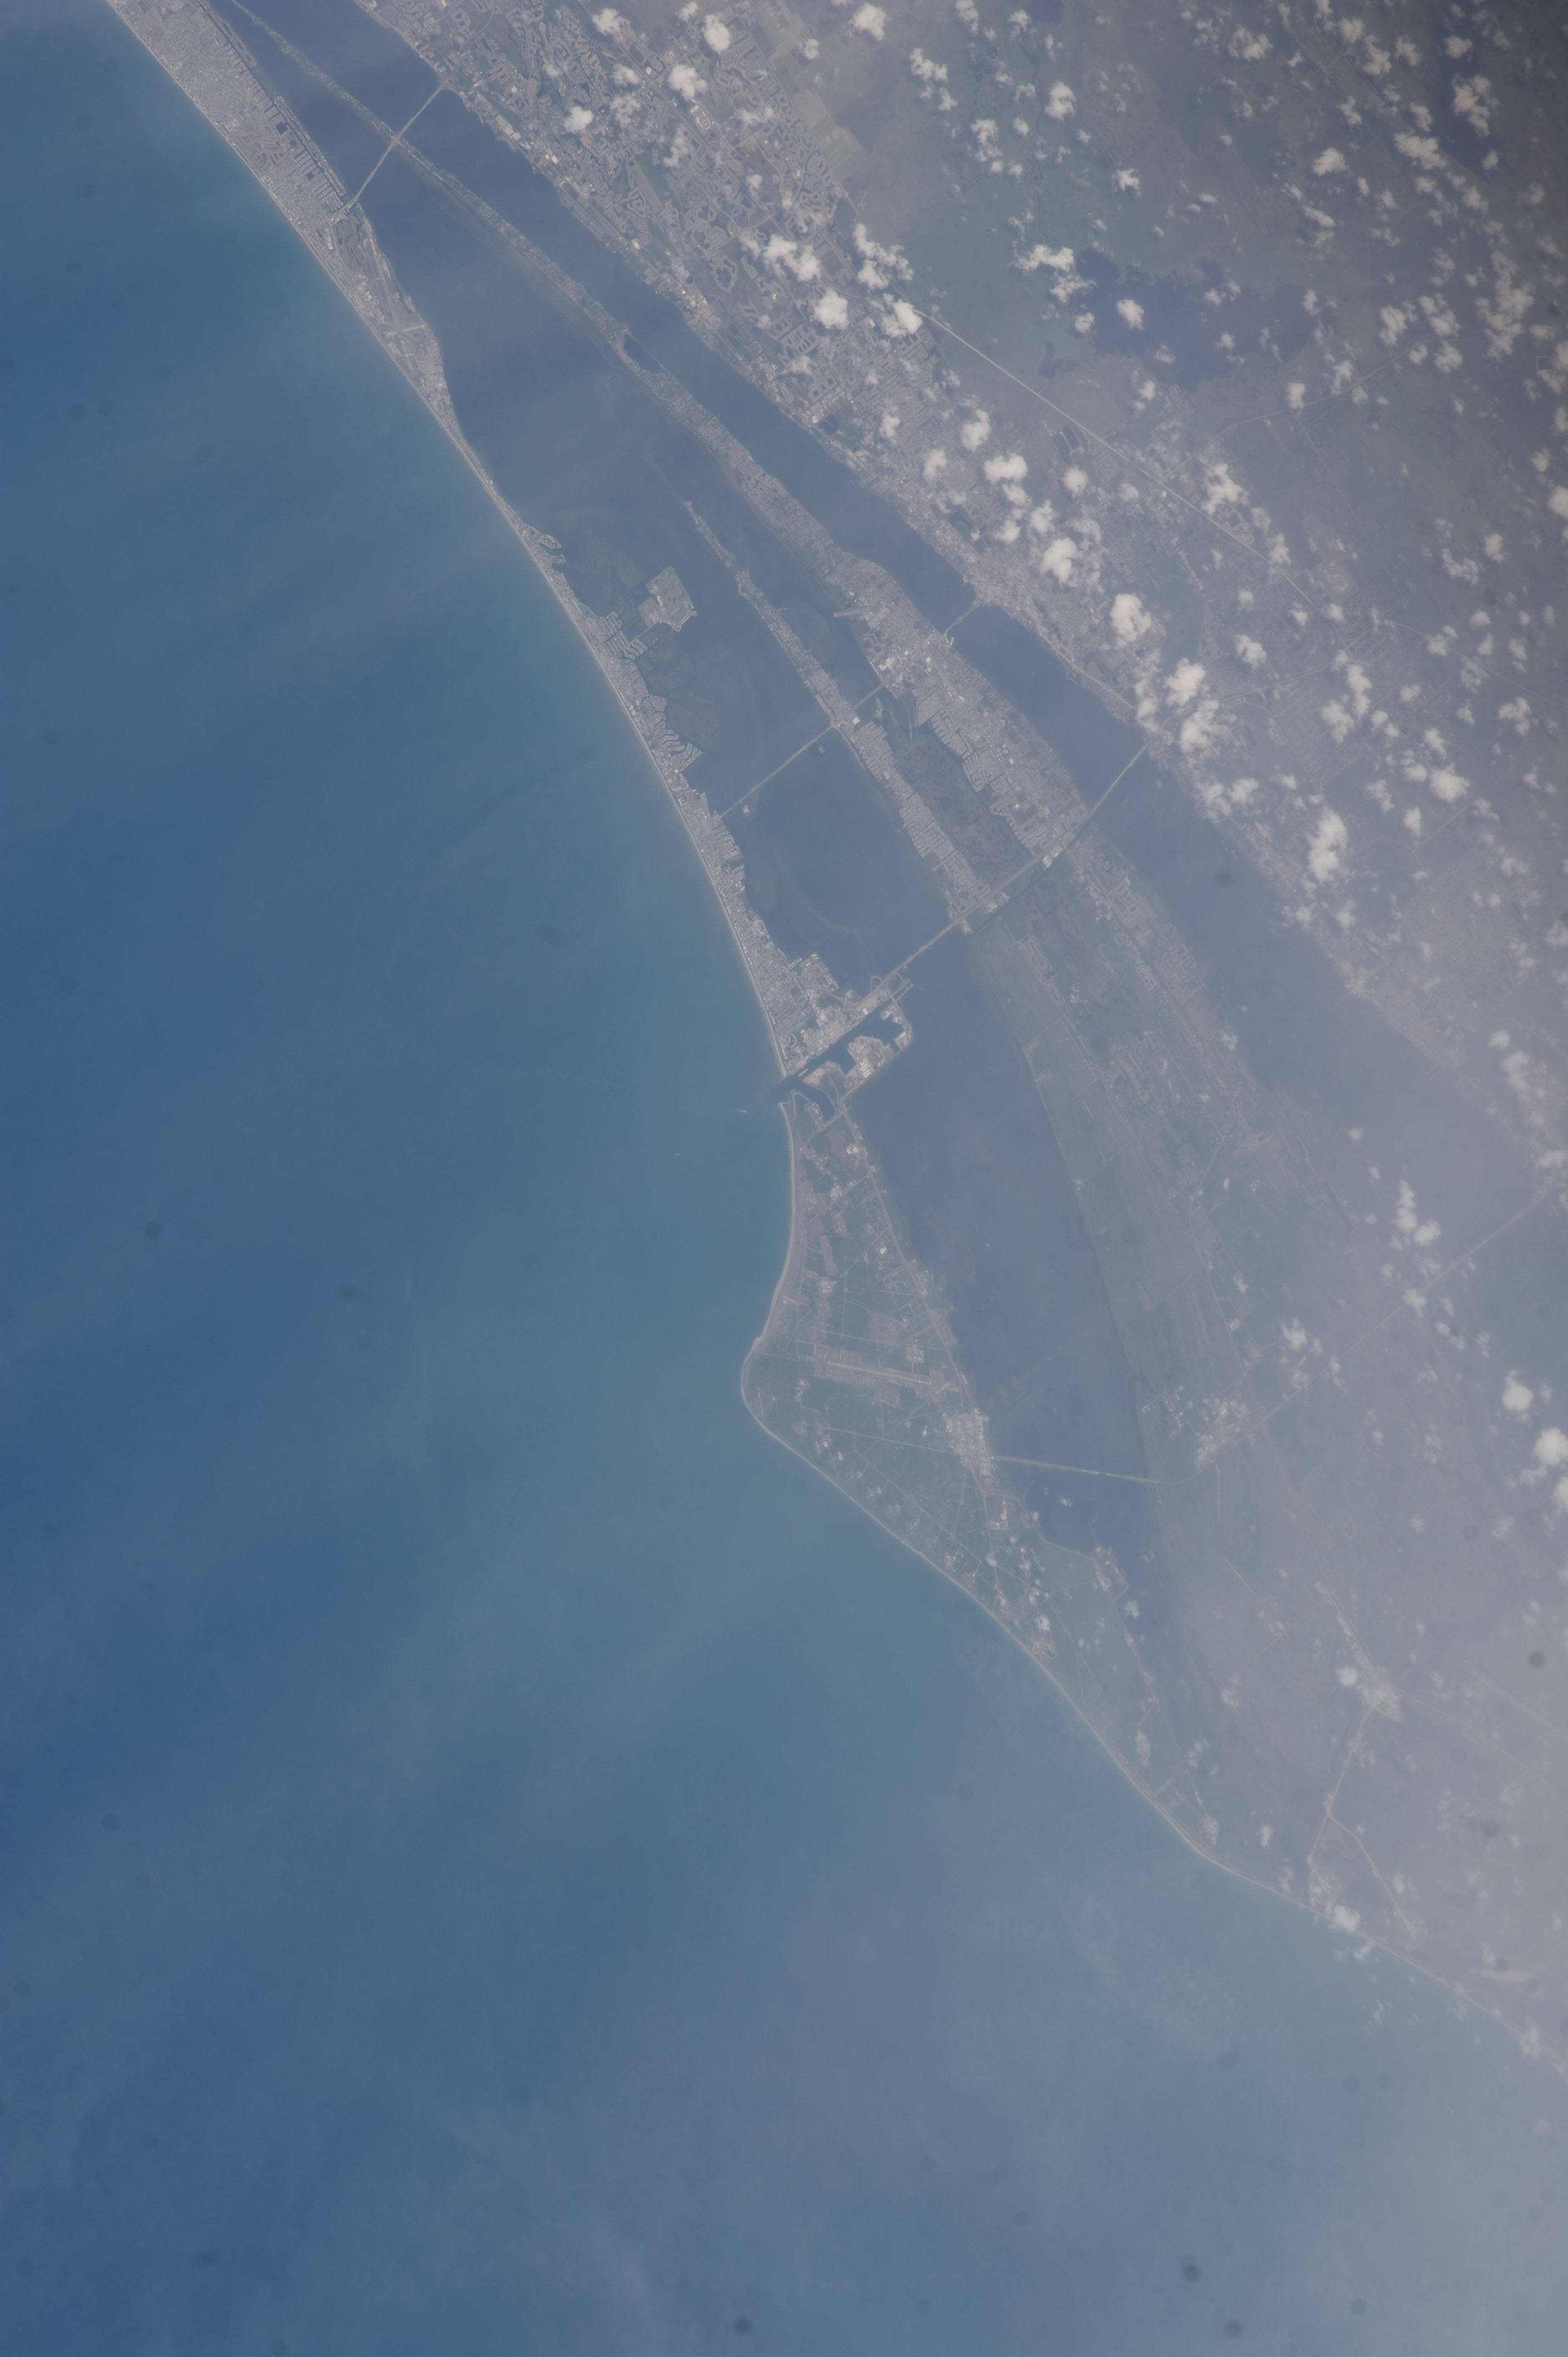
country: USA-FLORIDA
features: COASTLINE, CANAVERAL NATIOANL SEASHORE, PORT CANAVERAL
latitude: 28.4
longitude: -80.6
